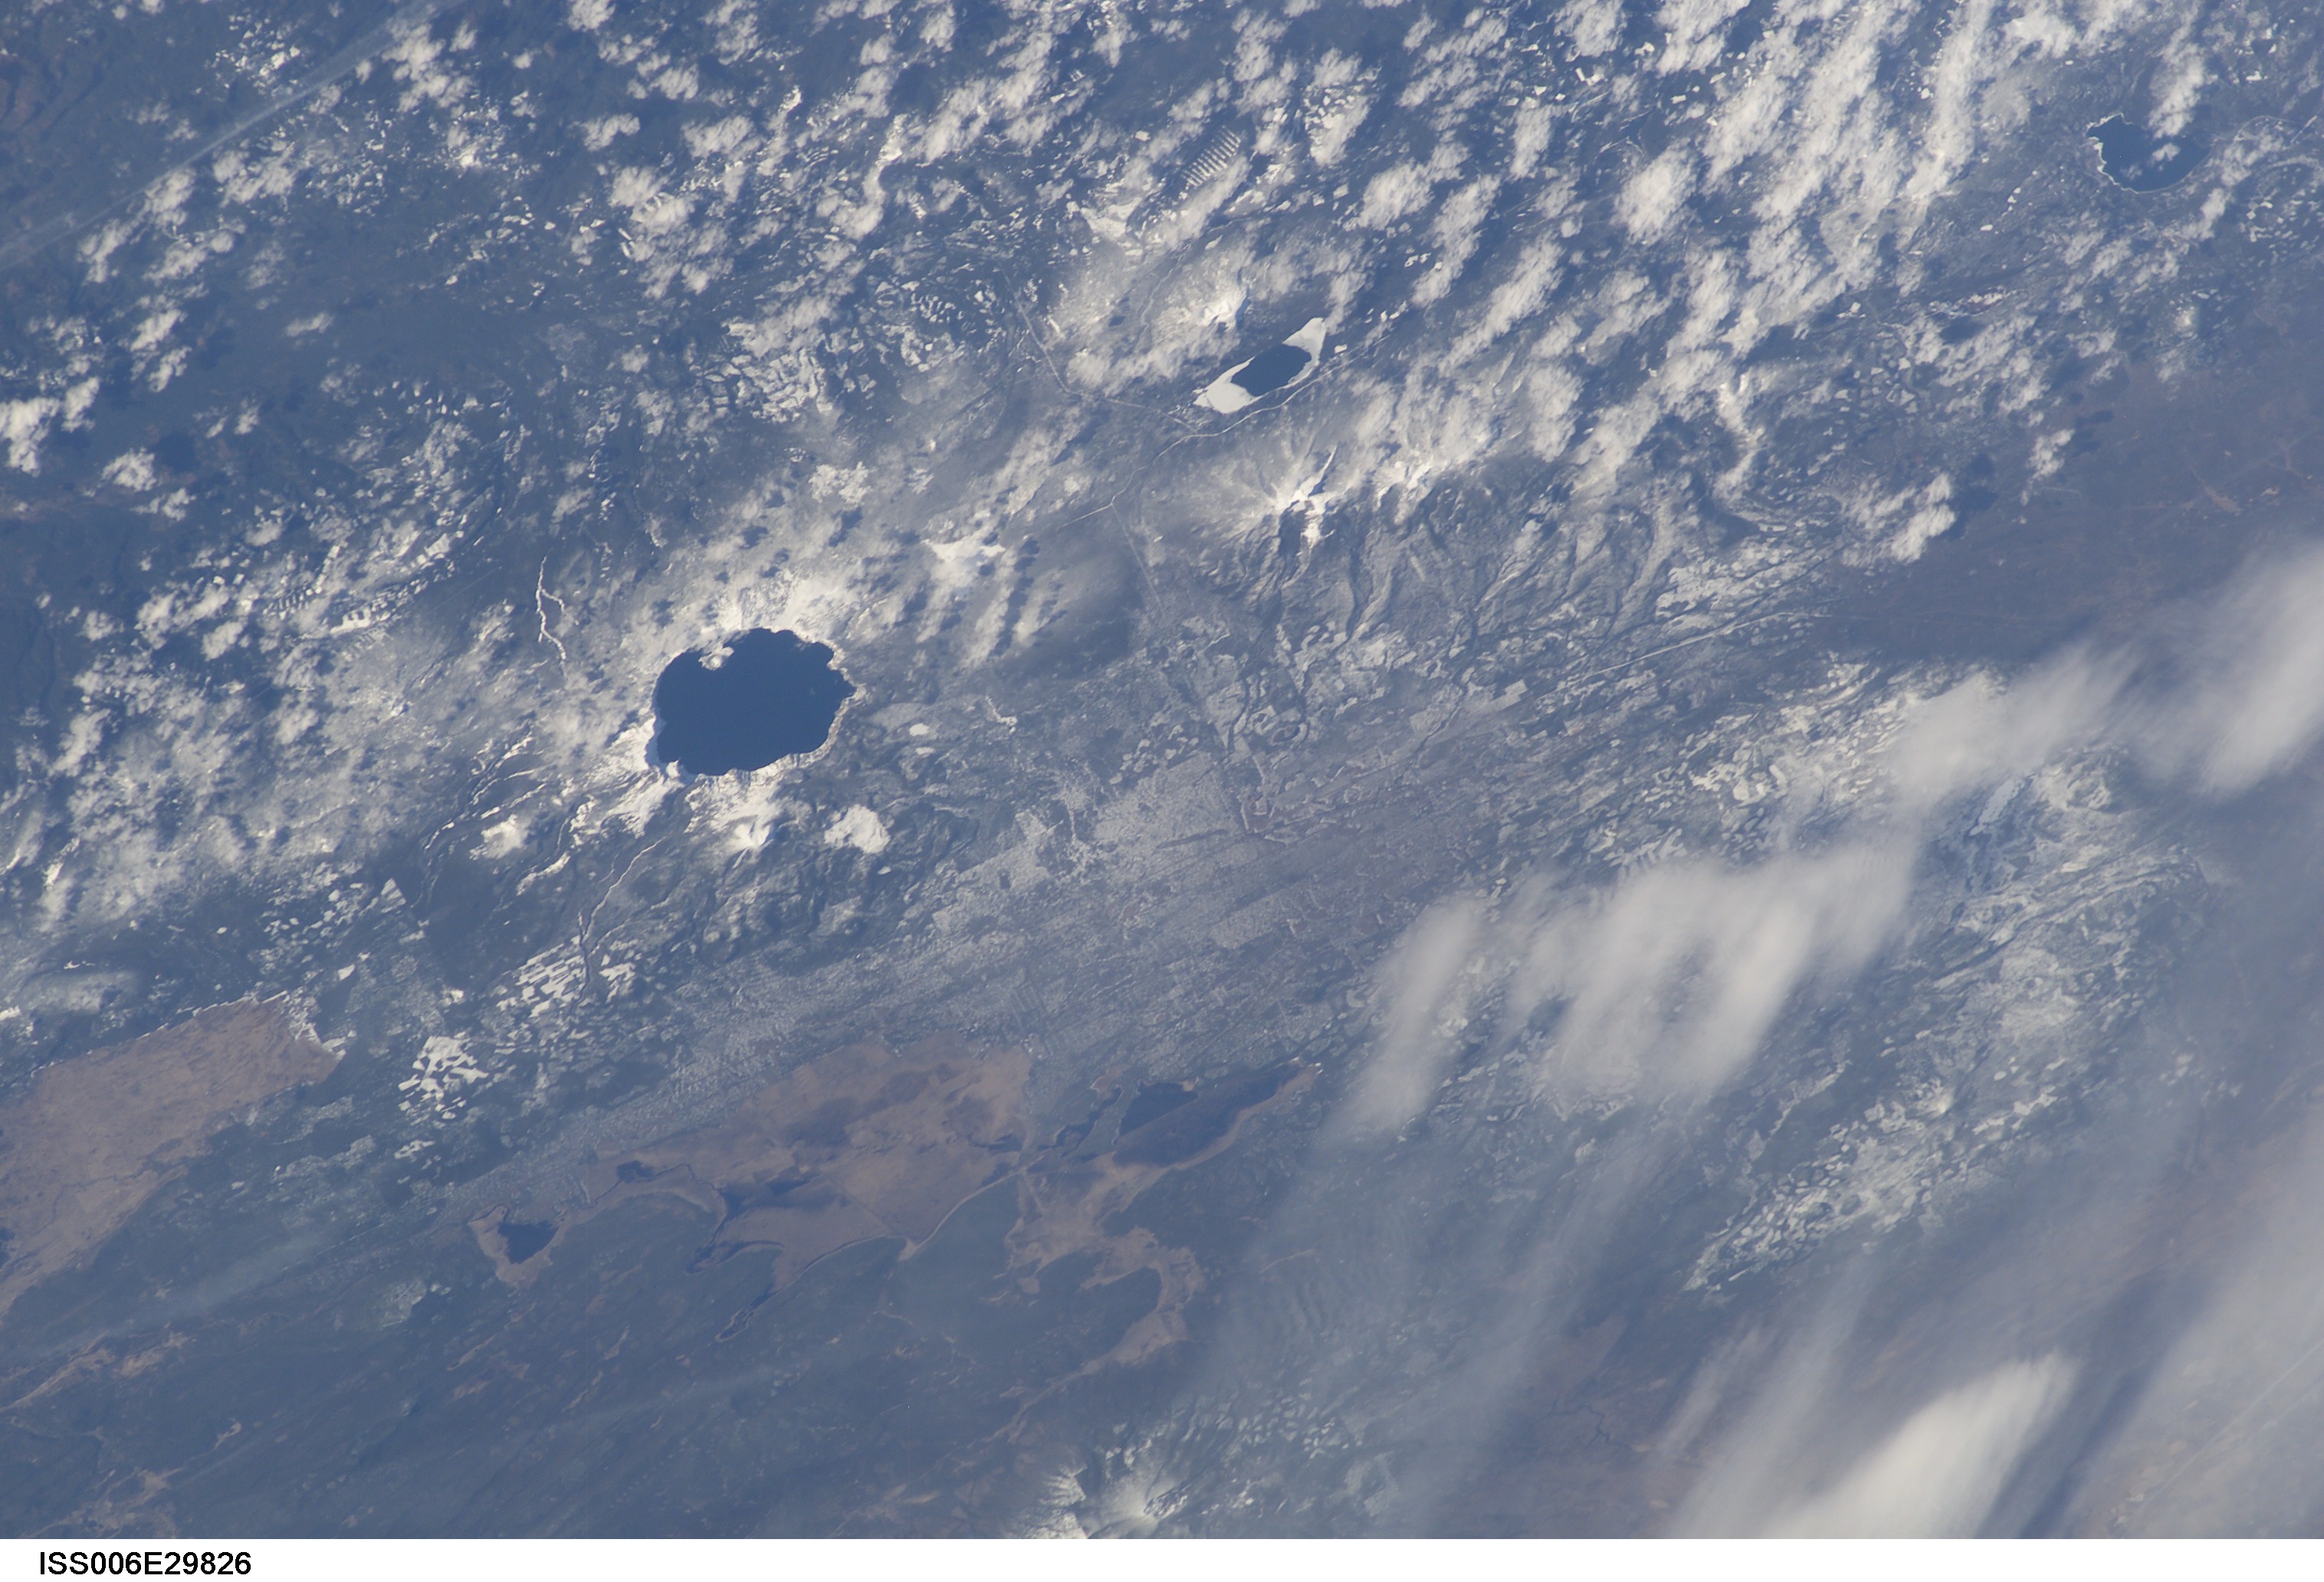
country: USA-OREGON
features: CRATER LAKE, DIAMOND LAKE
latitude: 43.0
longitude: -122.0
